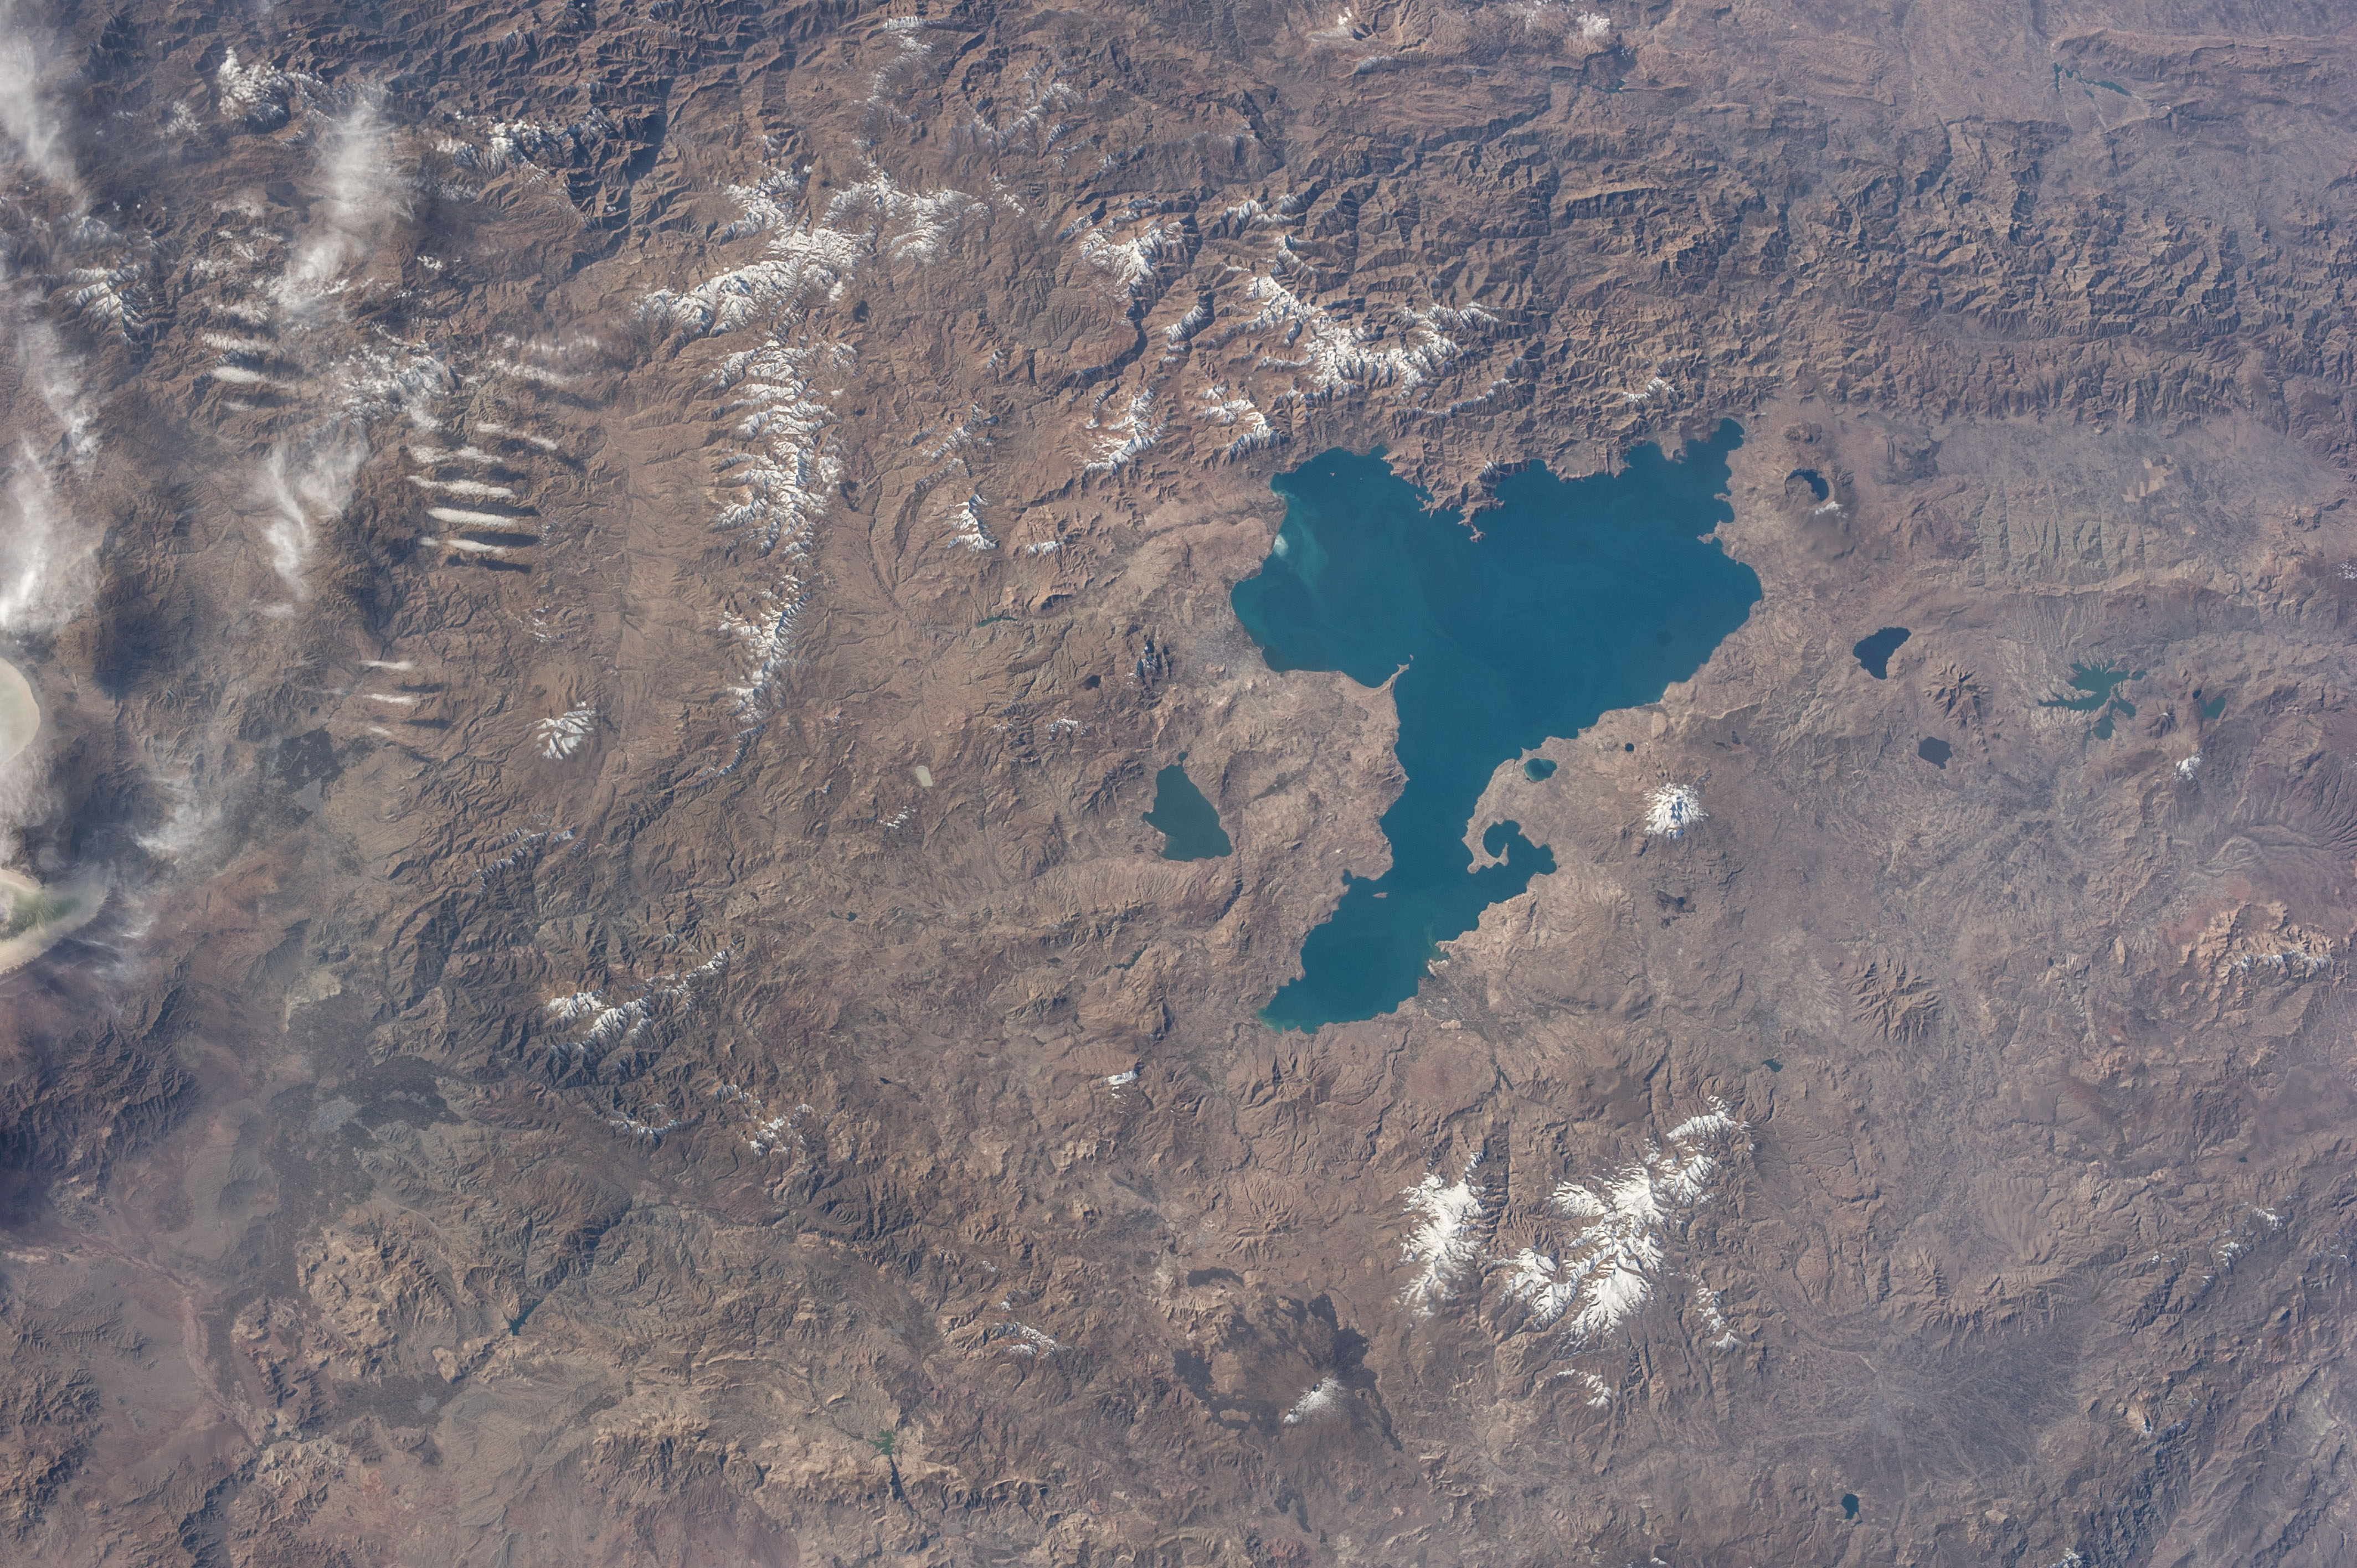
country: TURKEY
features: LAKE VAN GOLU, LAKE ERCEK GOLU, MOUNTAINS
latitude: 38.7
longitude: 43.4
